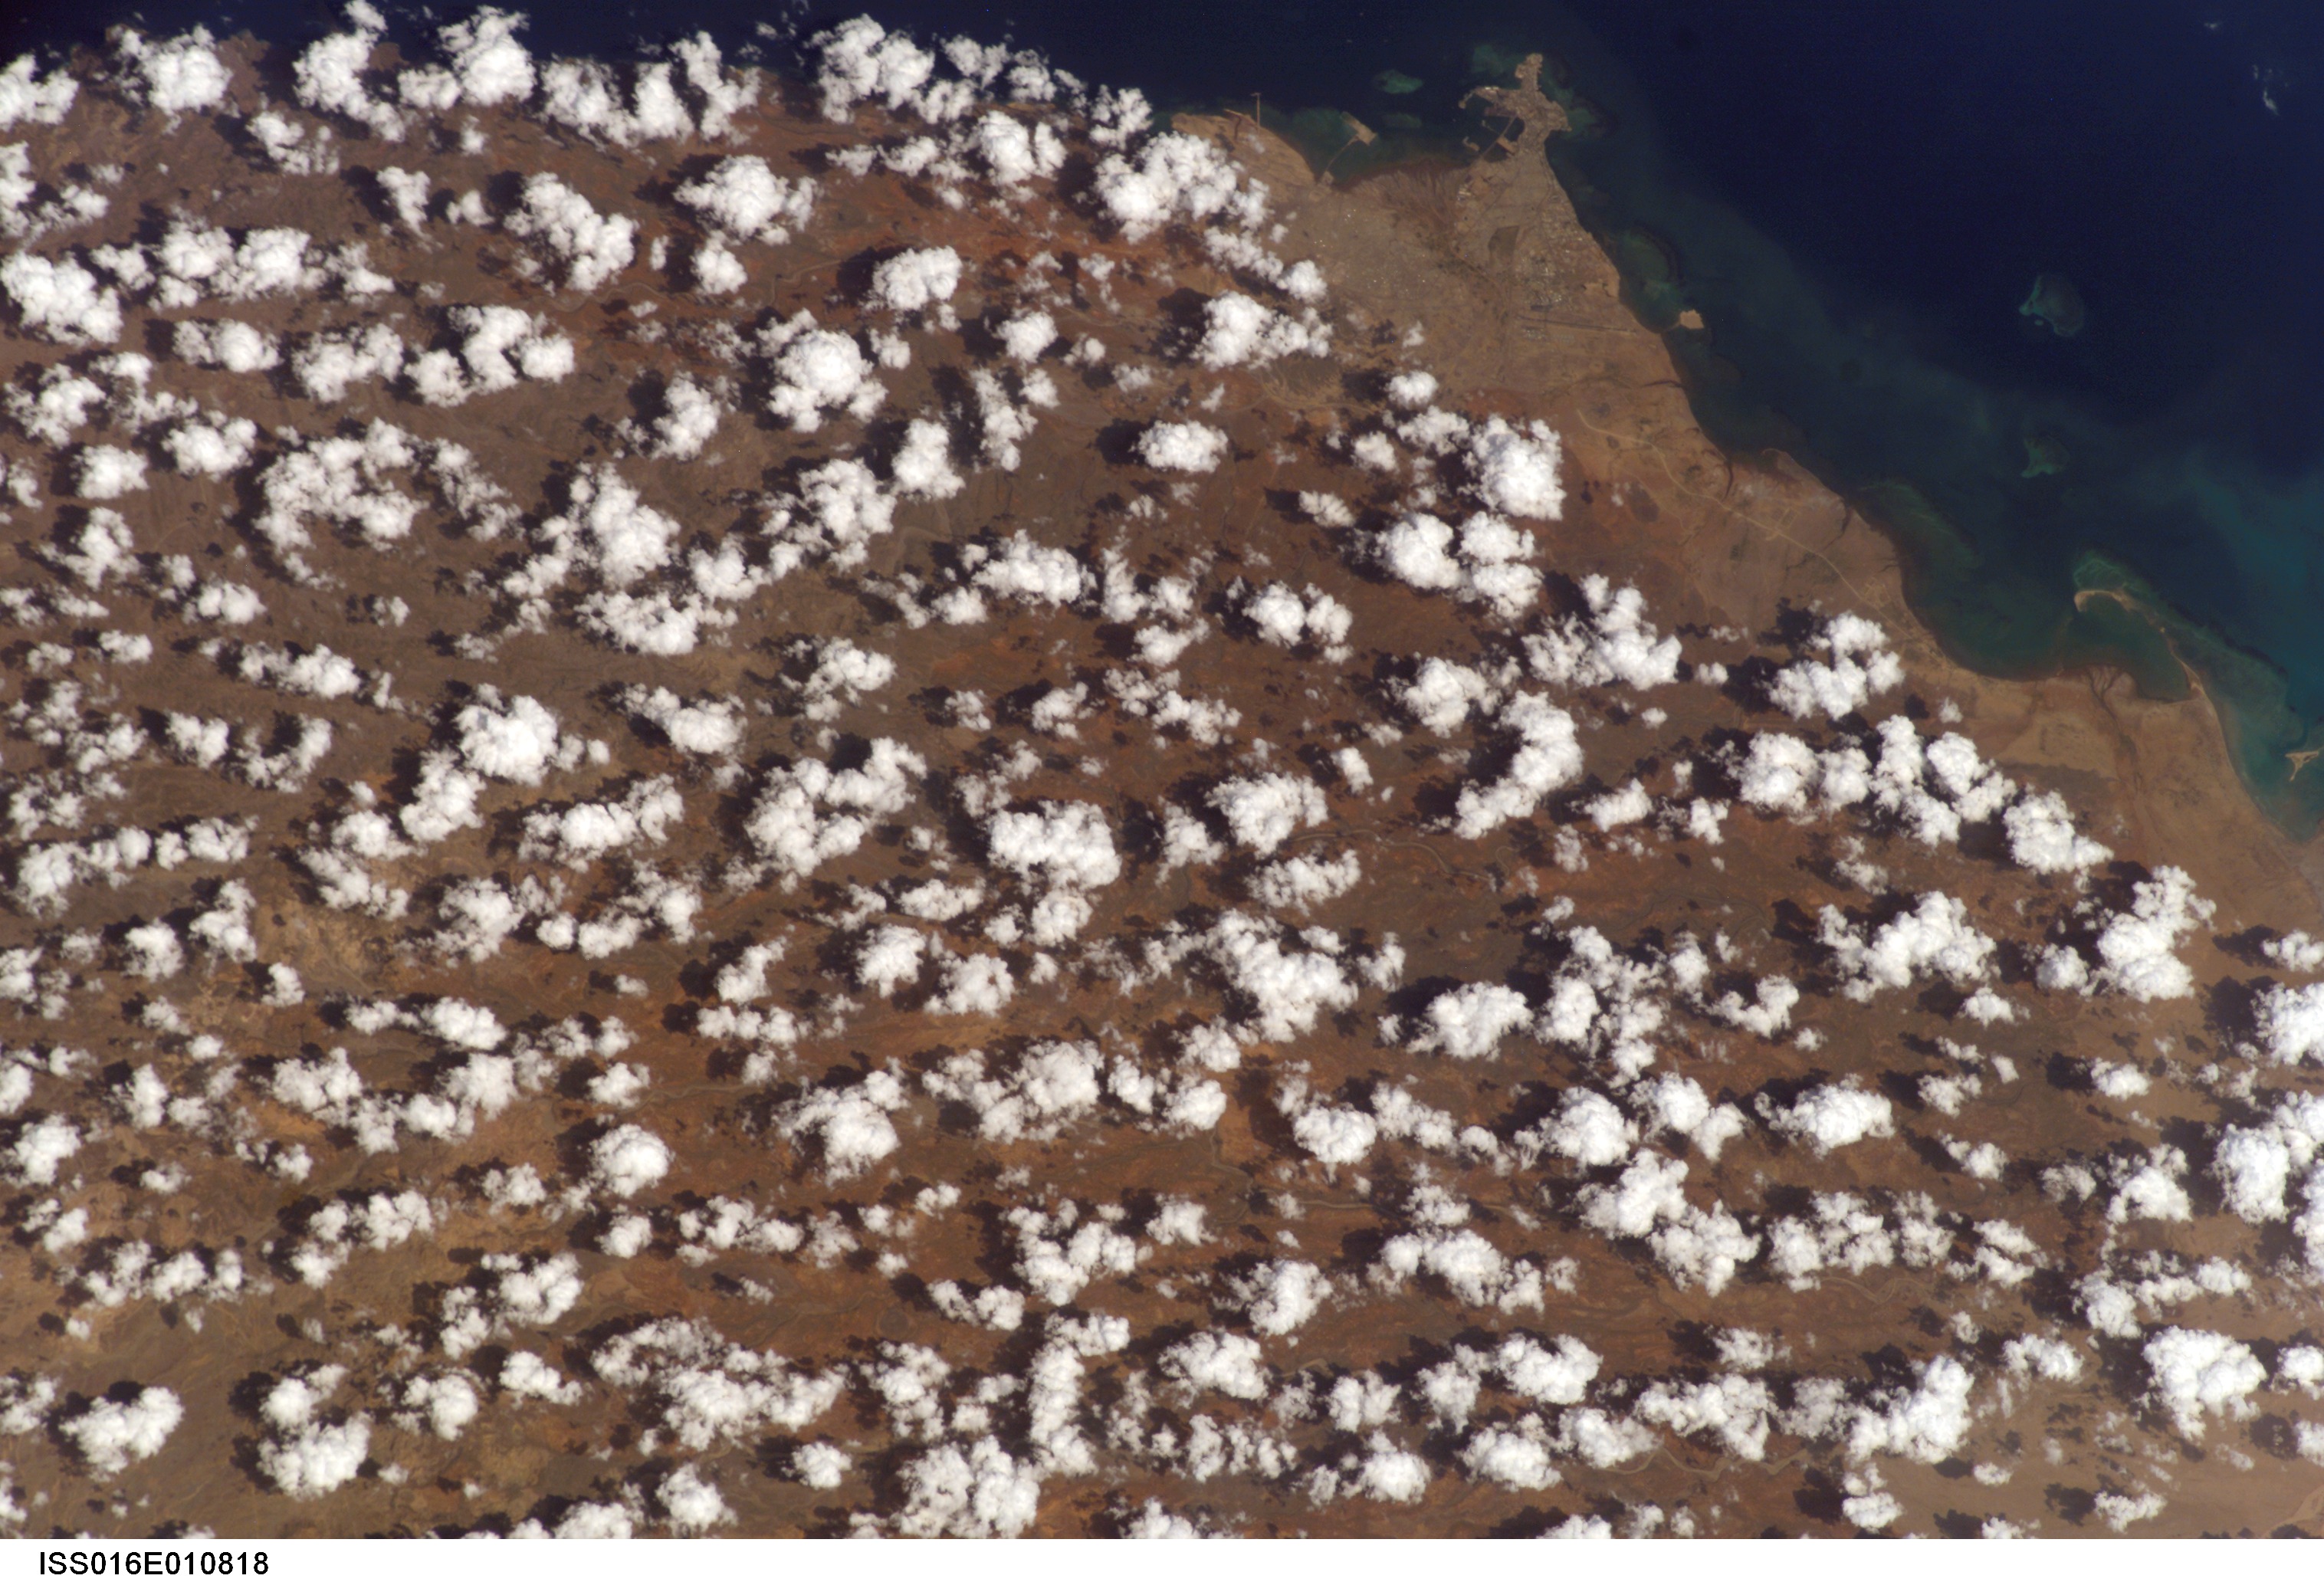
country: DJIBOUTI
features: DJIBOUTI, G. OF ADEN, REEFS
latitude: 11.5
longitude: 43.0
